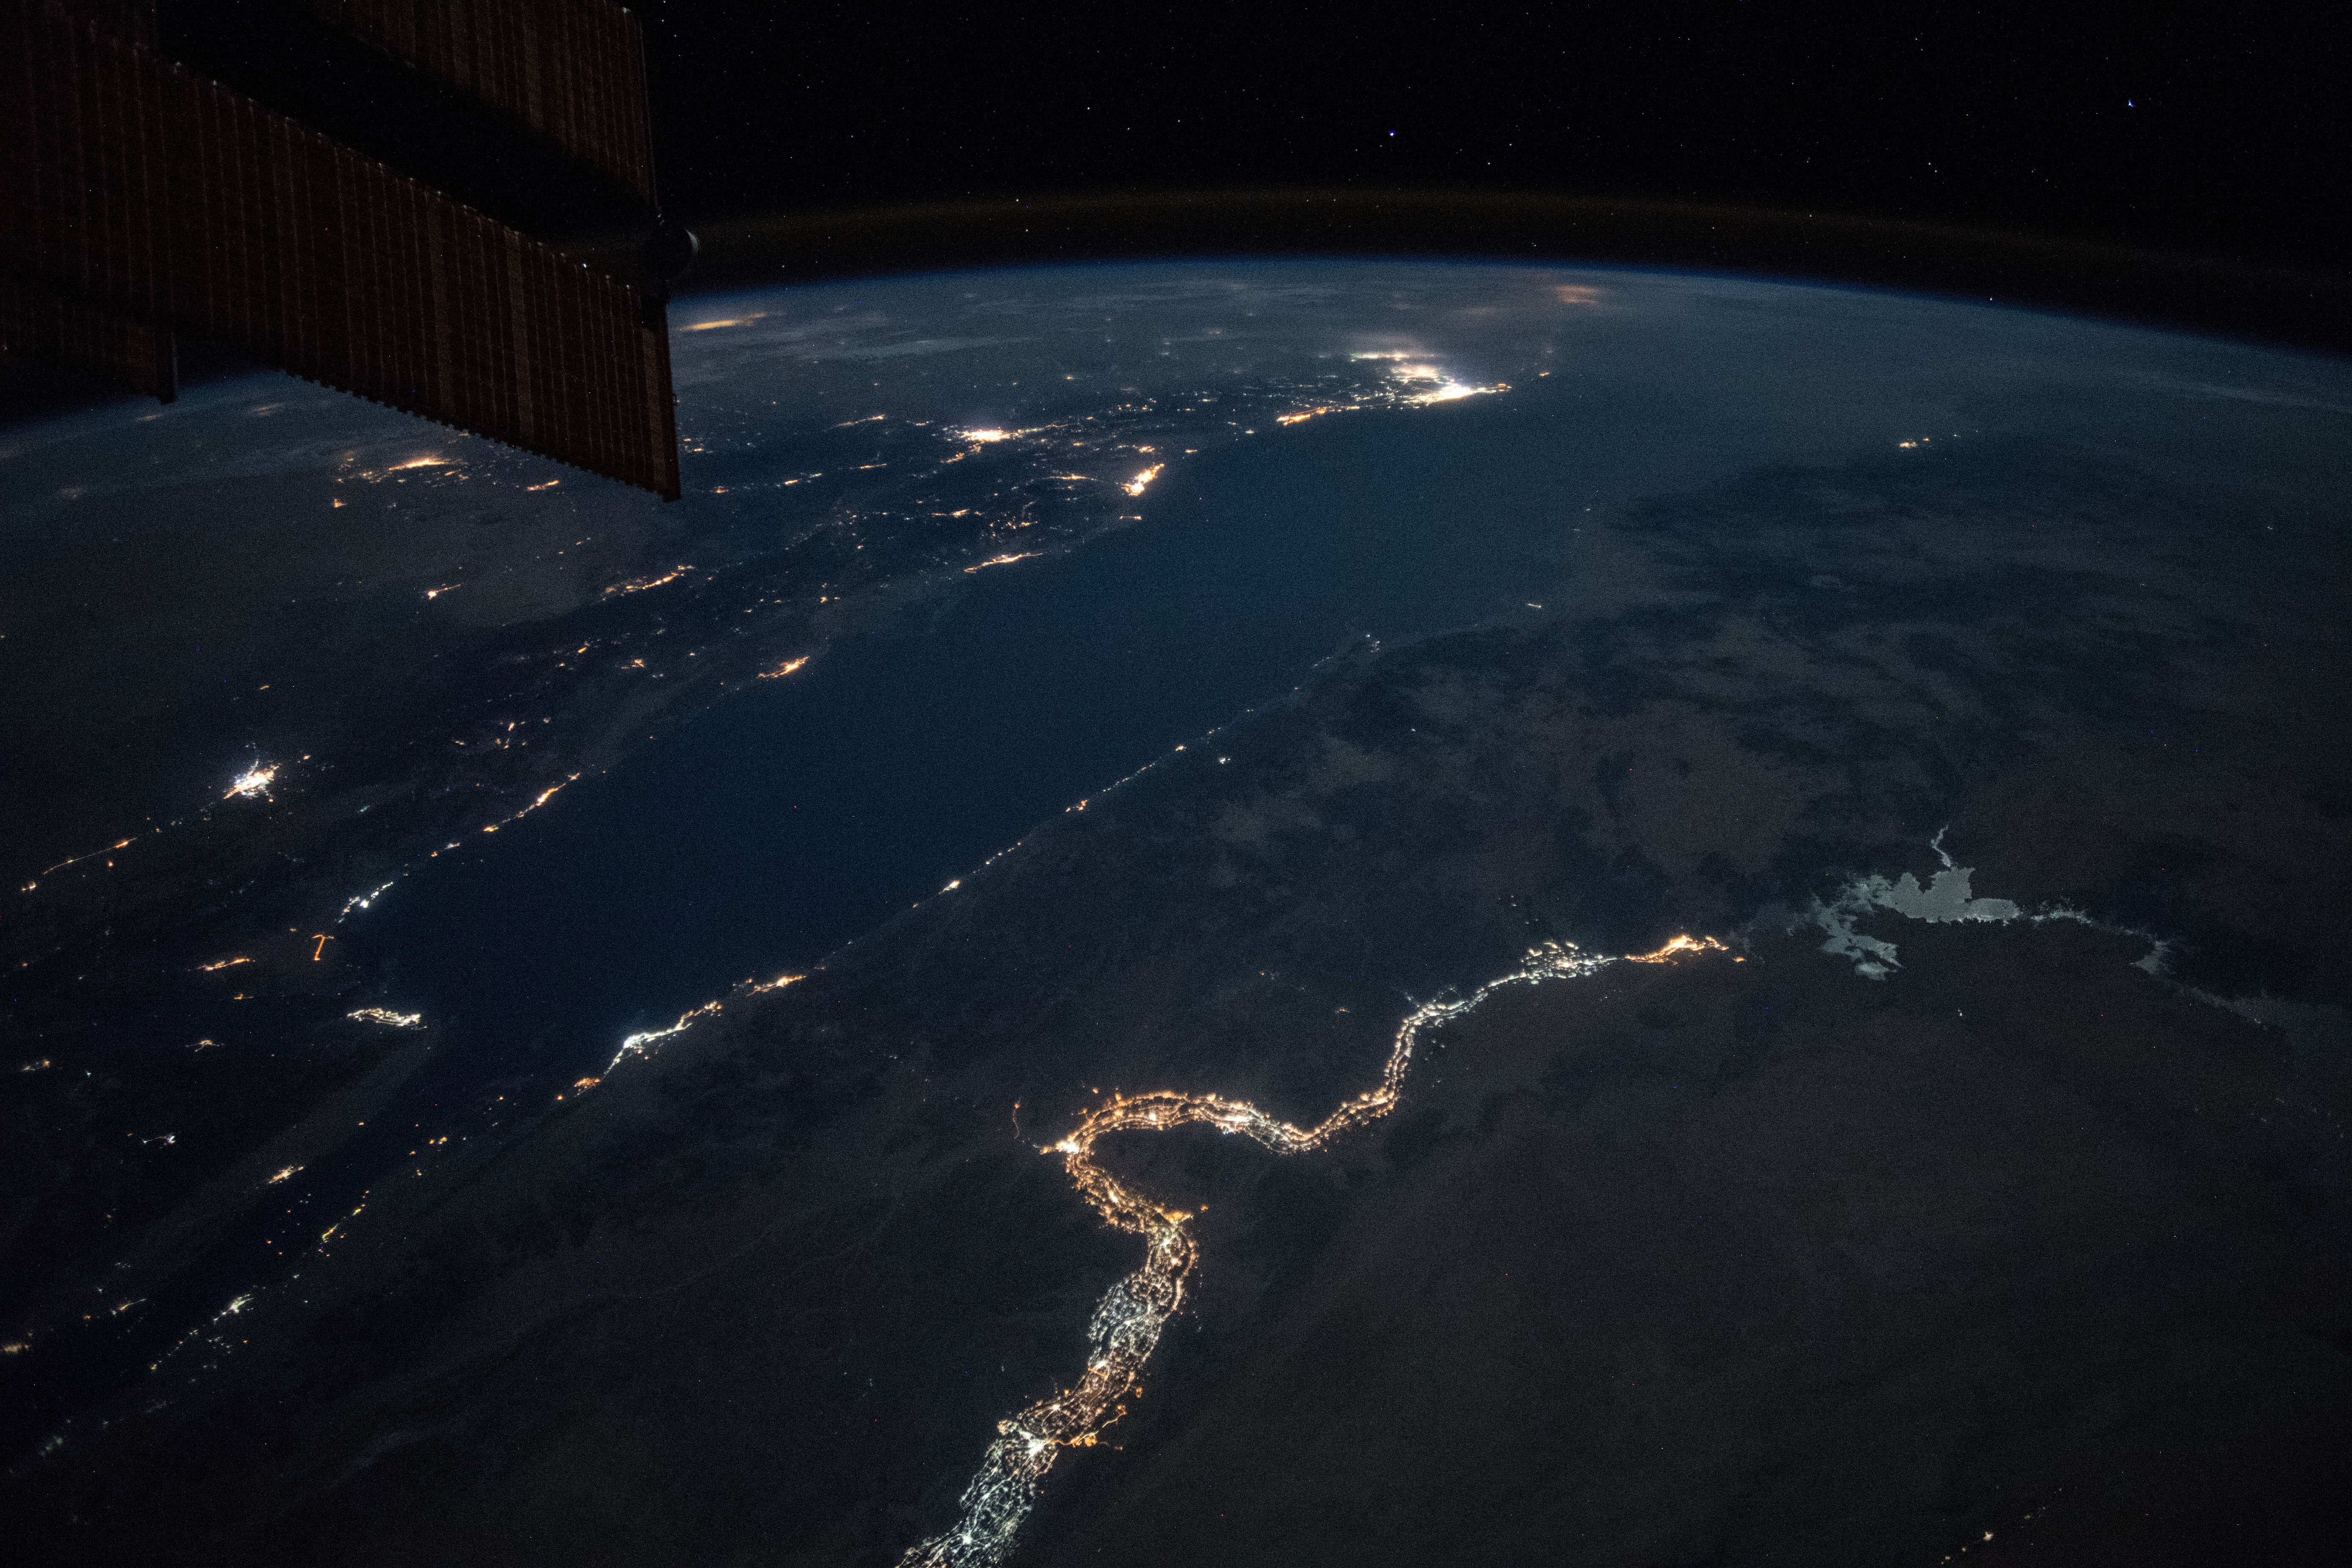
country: EGYPT
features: NILE RIVER, NUBIAN DESERT, NASSER LAKE, EASTER DESERT, RED SEA, GULF OF SUEZ, GULF OF AQABA, NIGHT, EARTH LIMB
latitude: 25.0
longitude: 34.8
